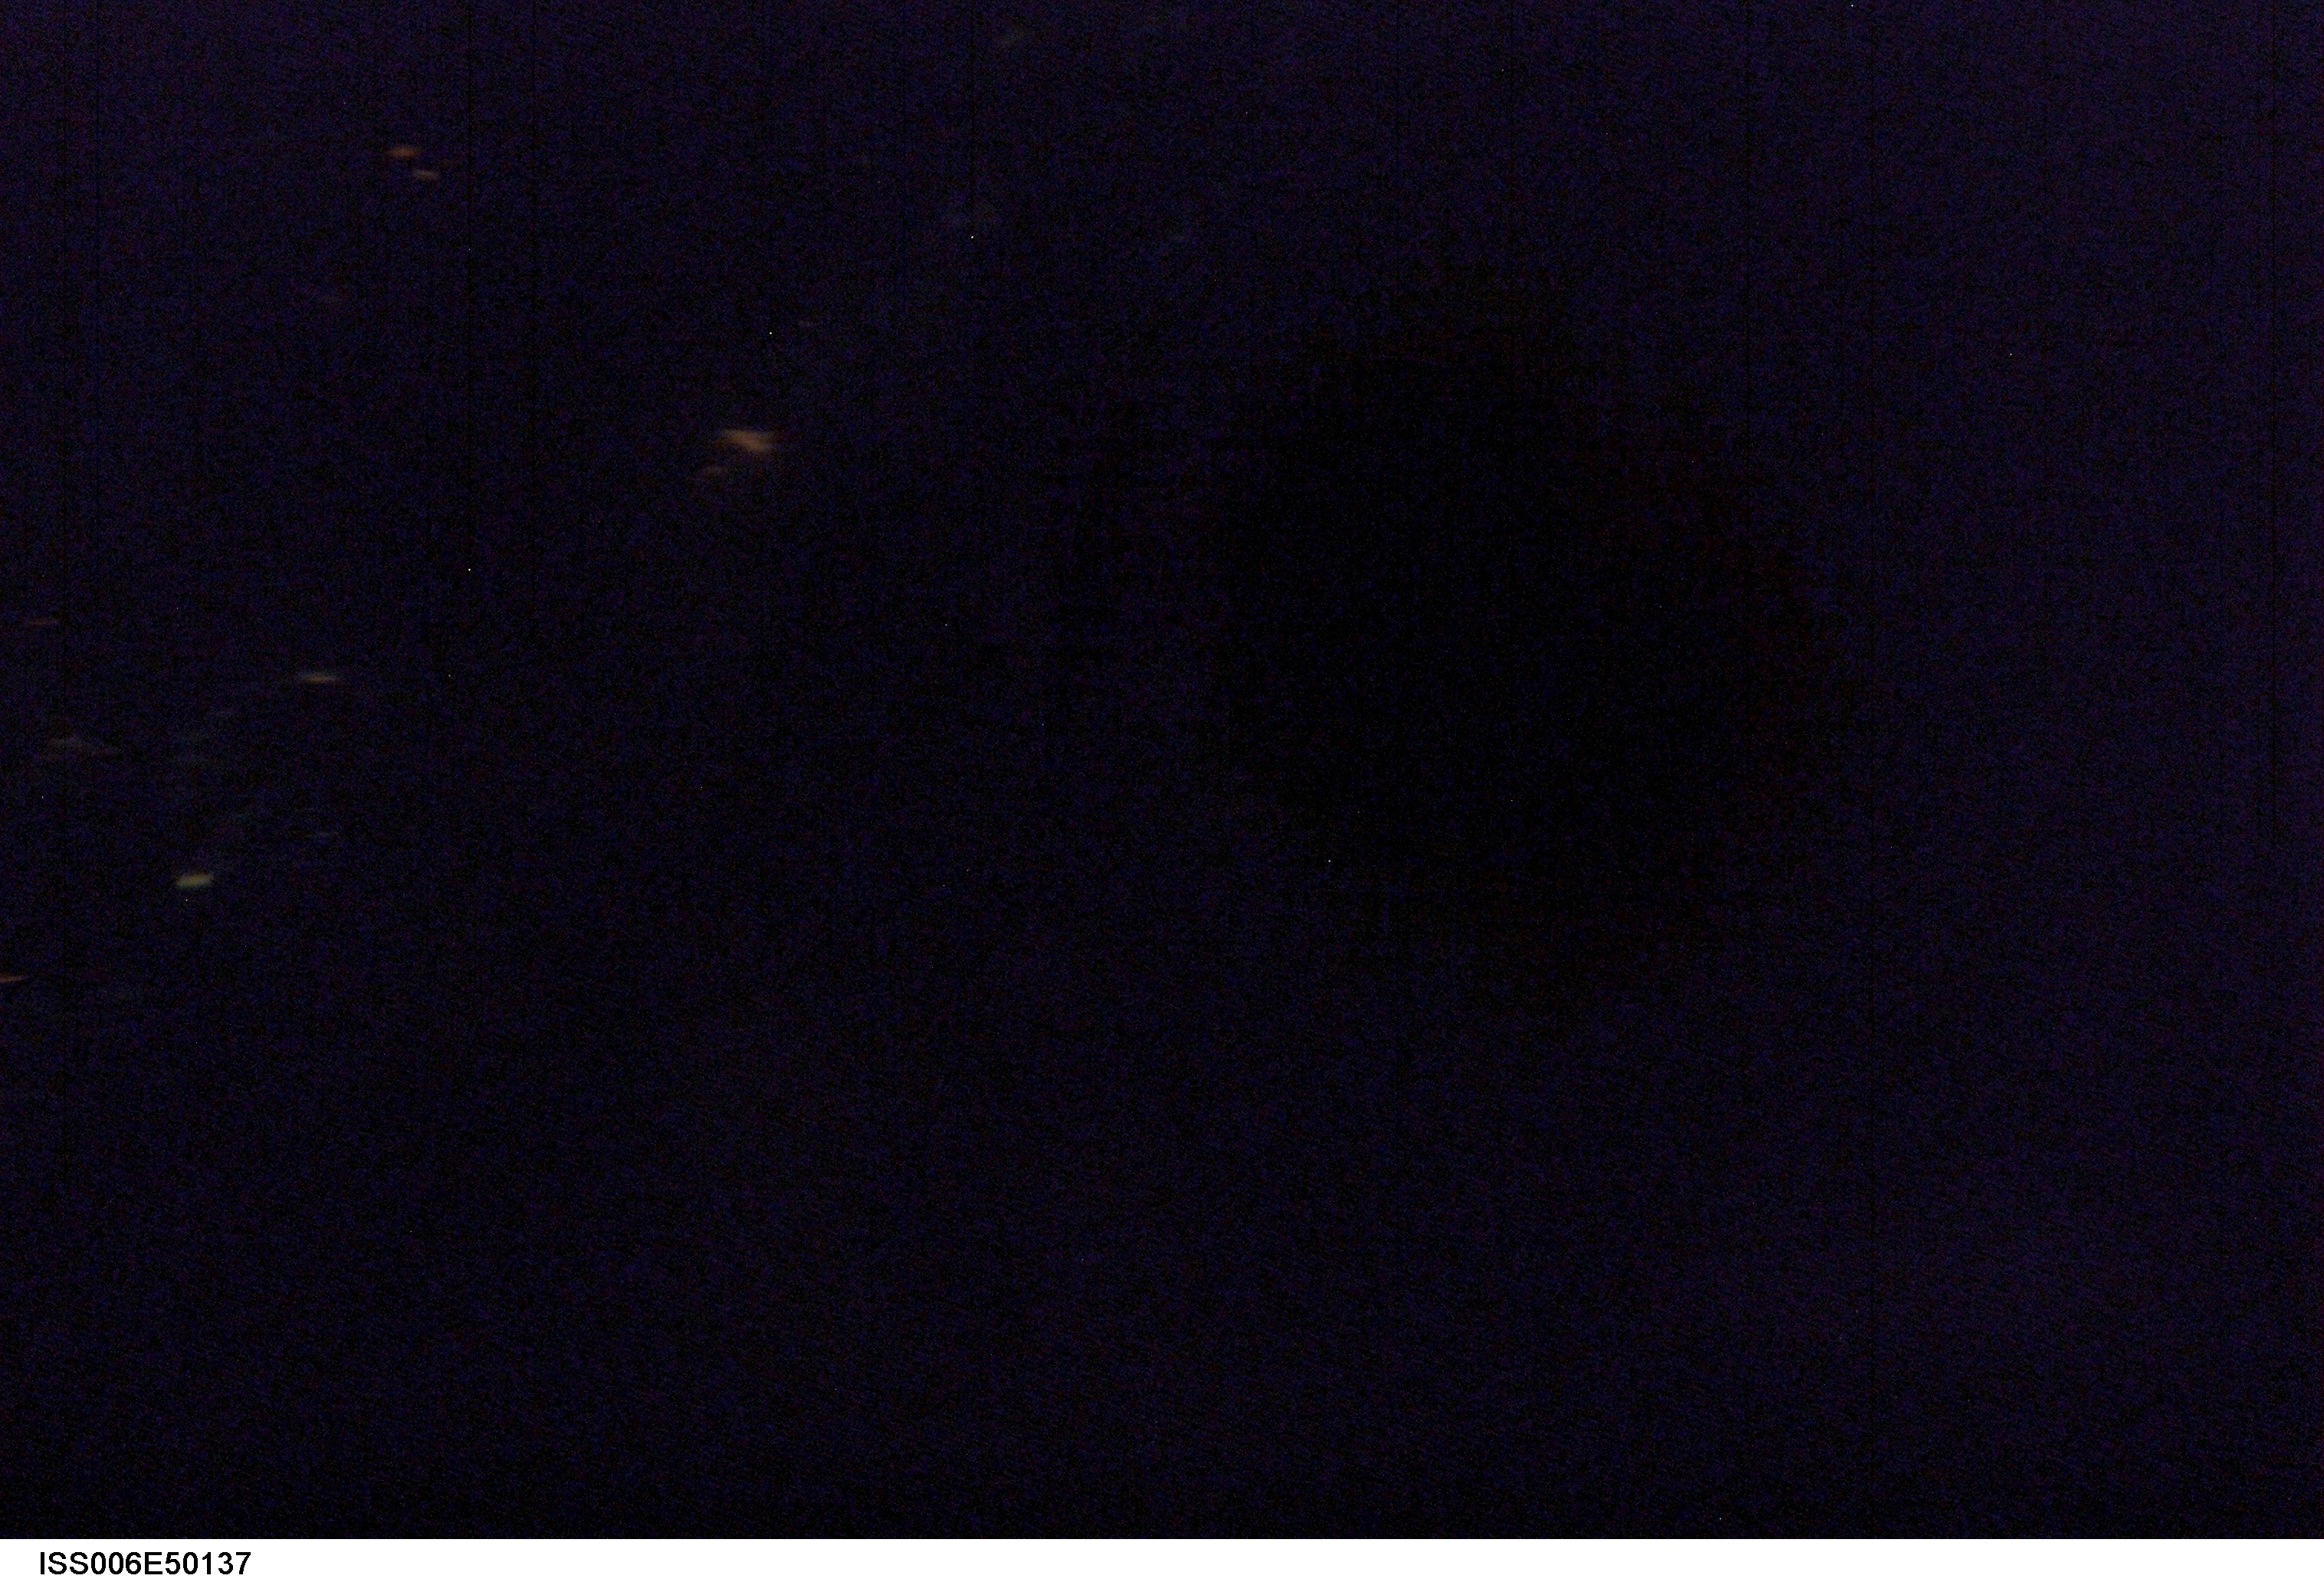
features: DARK EARTHOBS
